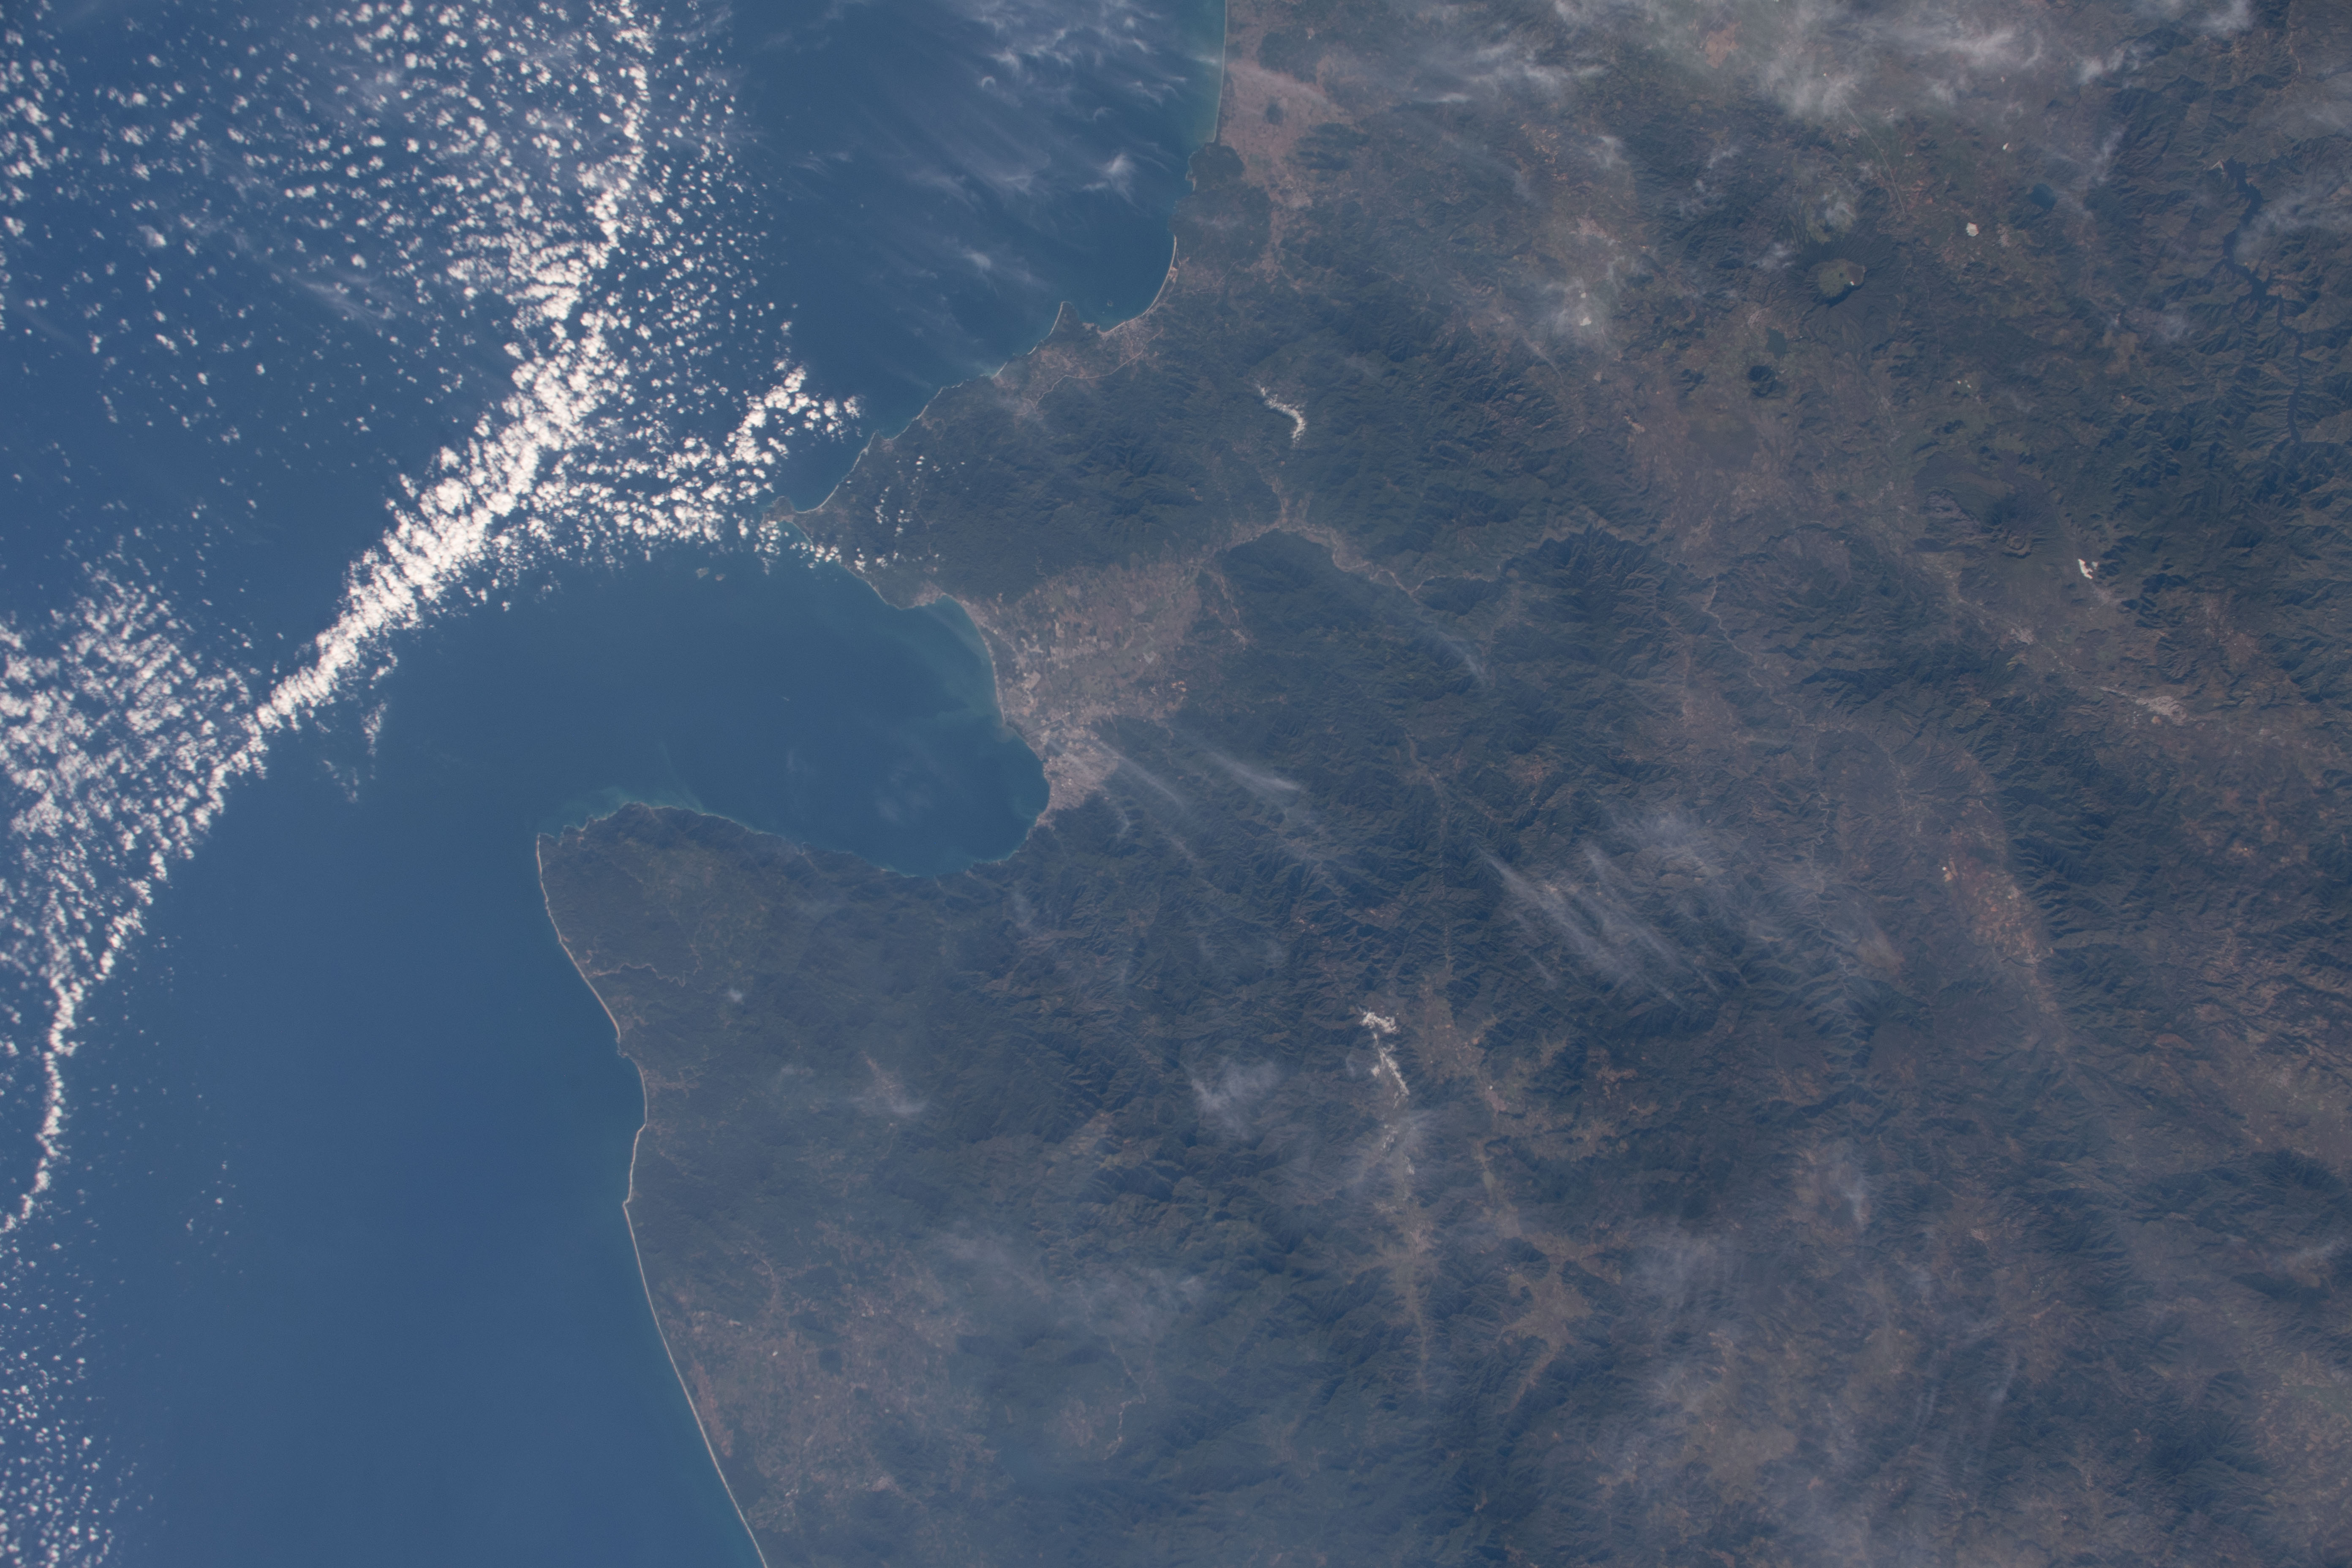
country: MEXICO
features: BANDERAS BAY, COAST, PUERTO VALLARTA
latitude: 20.5
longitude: -105.0
